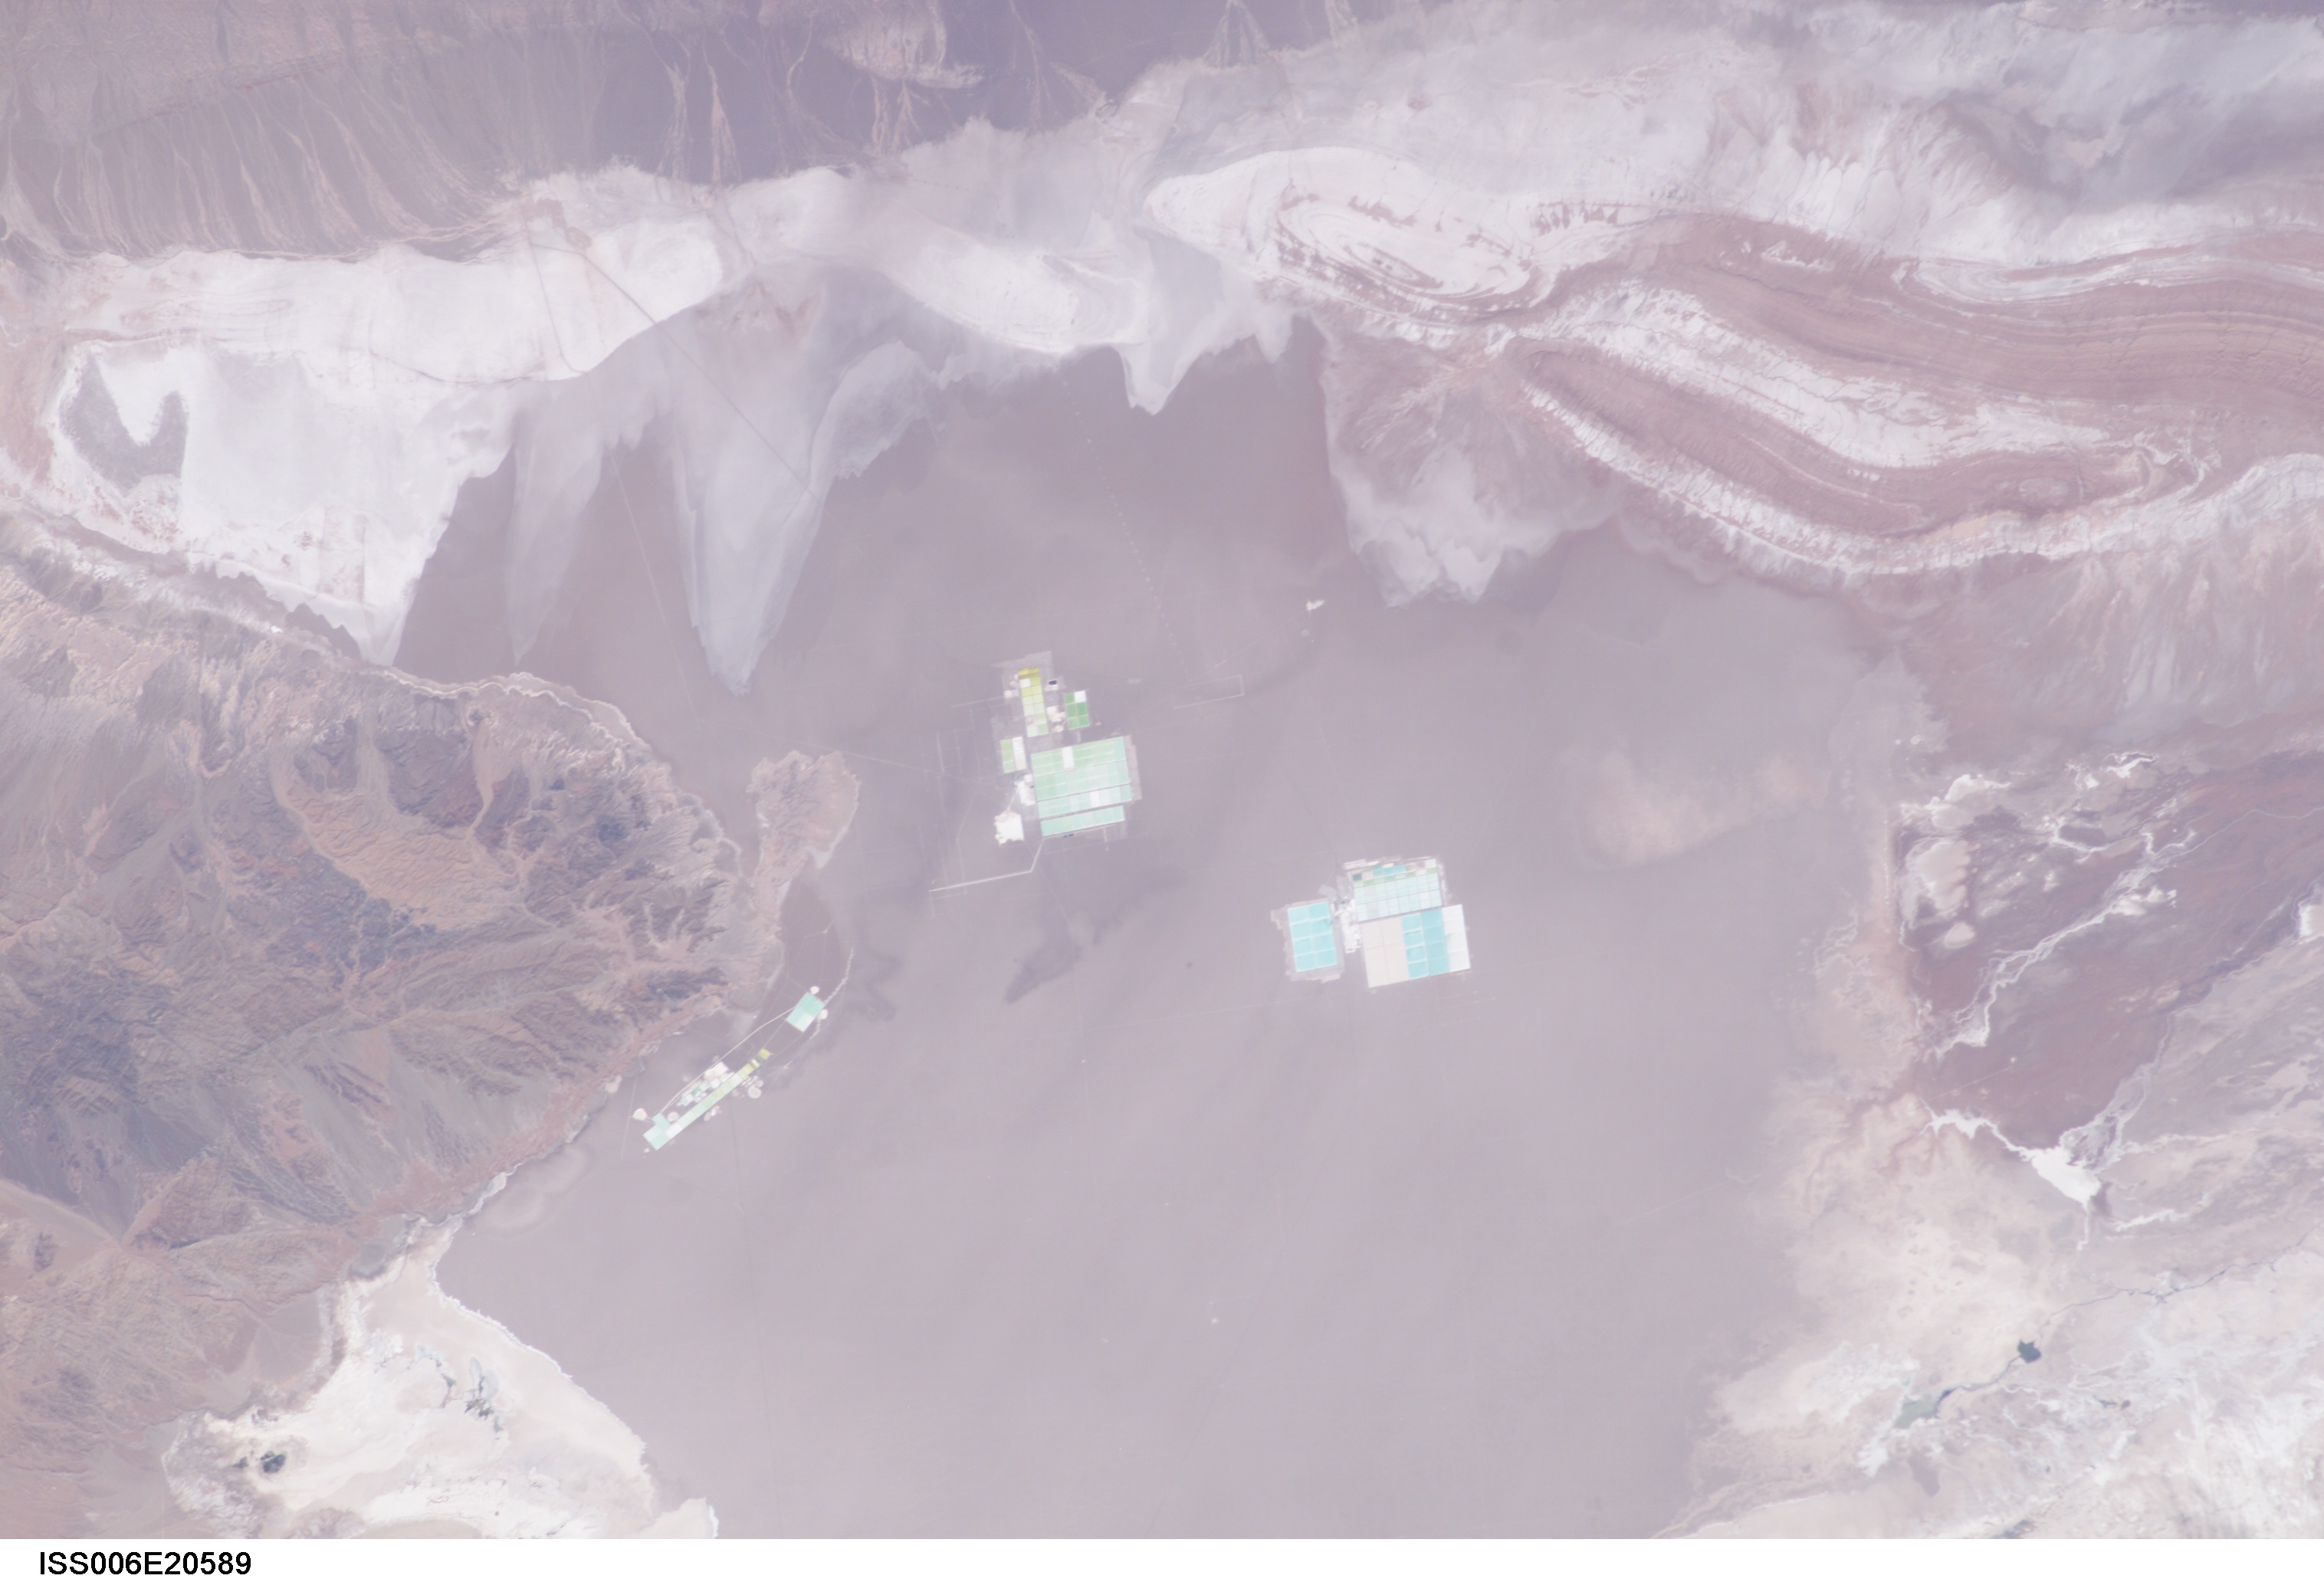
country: CHILE
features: SALAR DE ATACAMA
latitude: -23.5
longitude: -68.5
